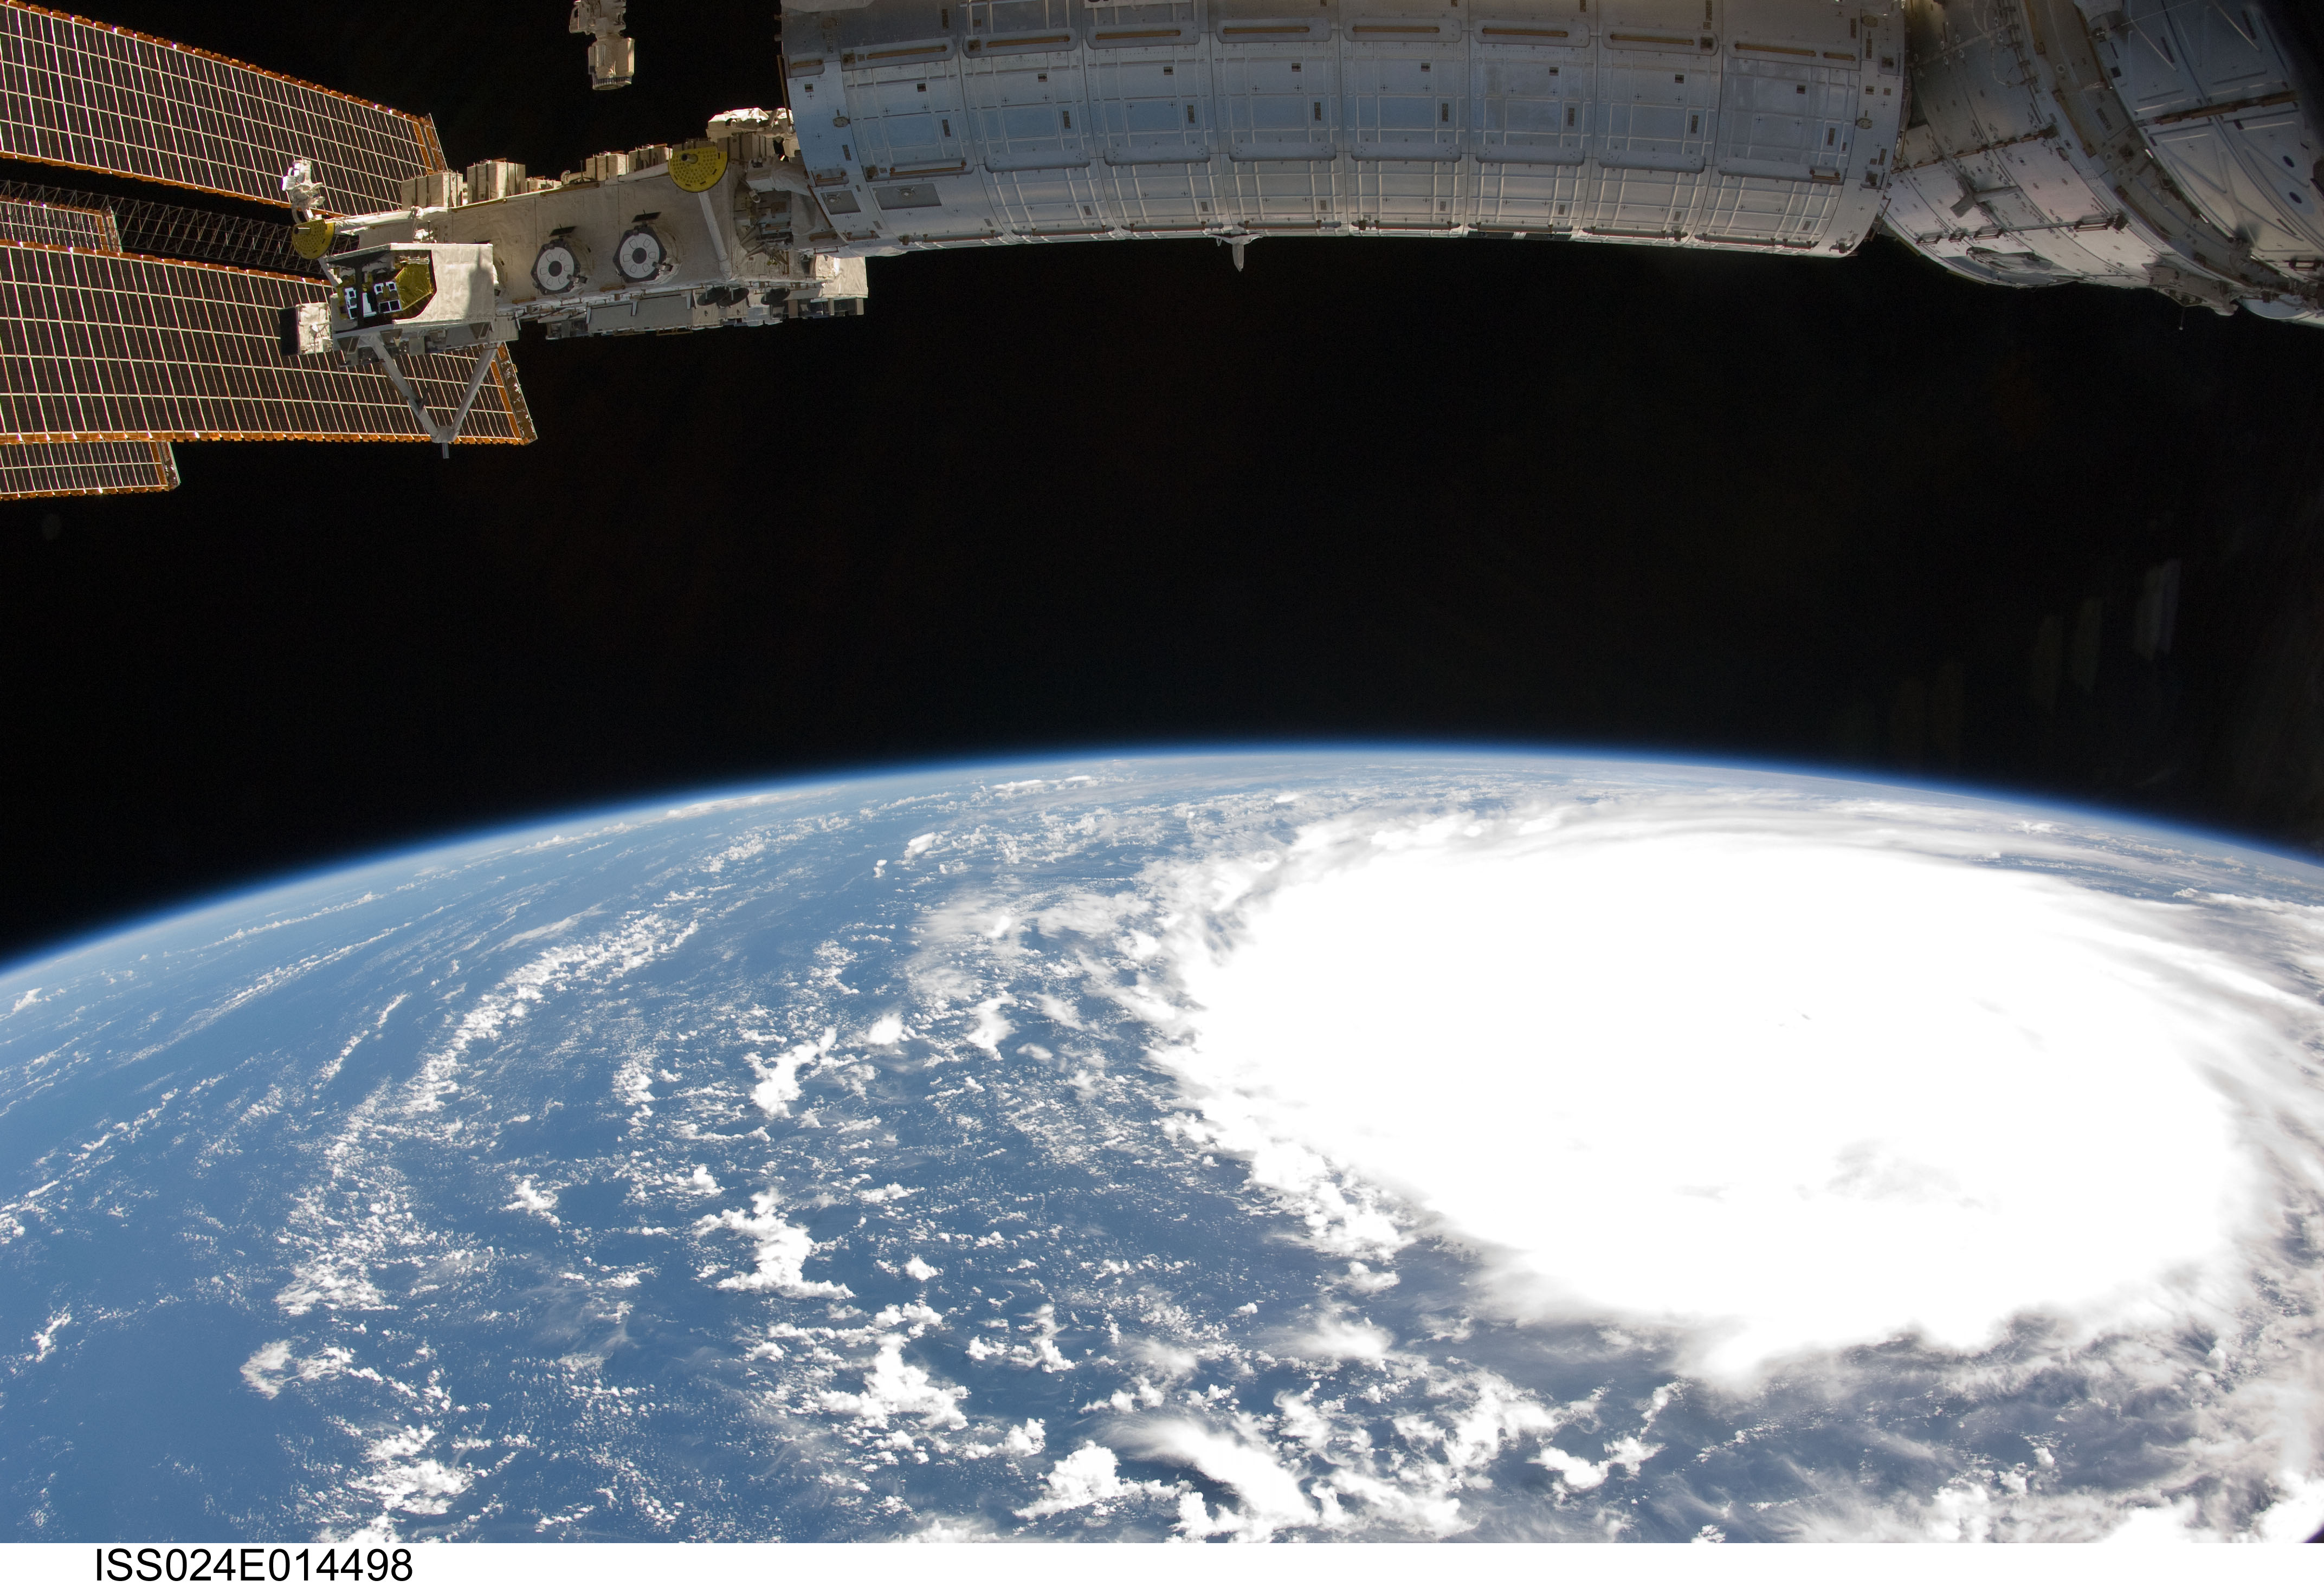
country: ATLANTIC OCEAN
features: PAN-HURRICANE IGOR, SPIRAL BANDS, SEA SURFACE, ISS
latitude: 18.5
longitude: -52.5
